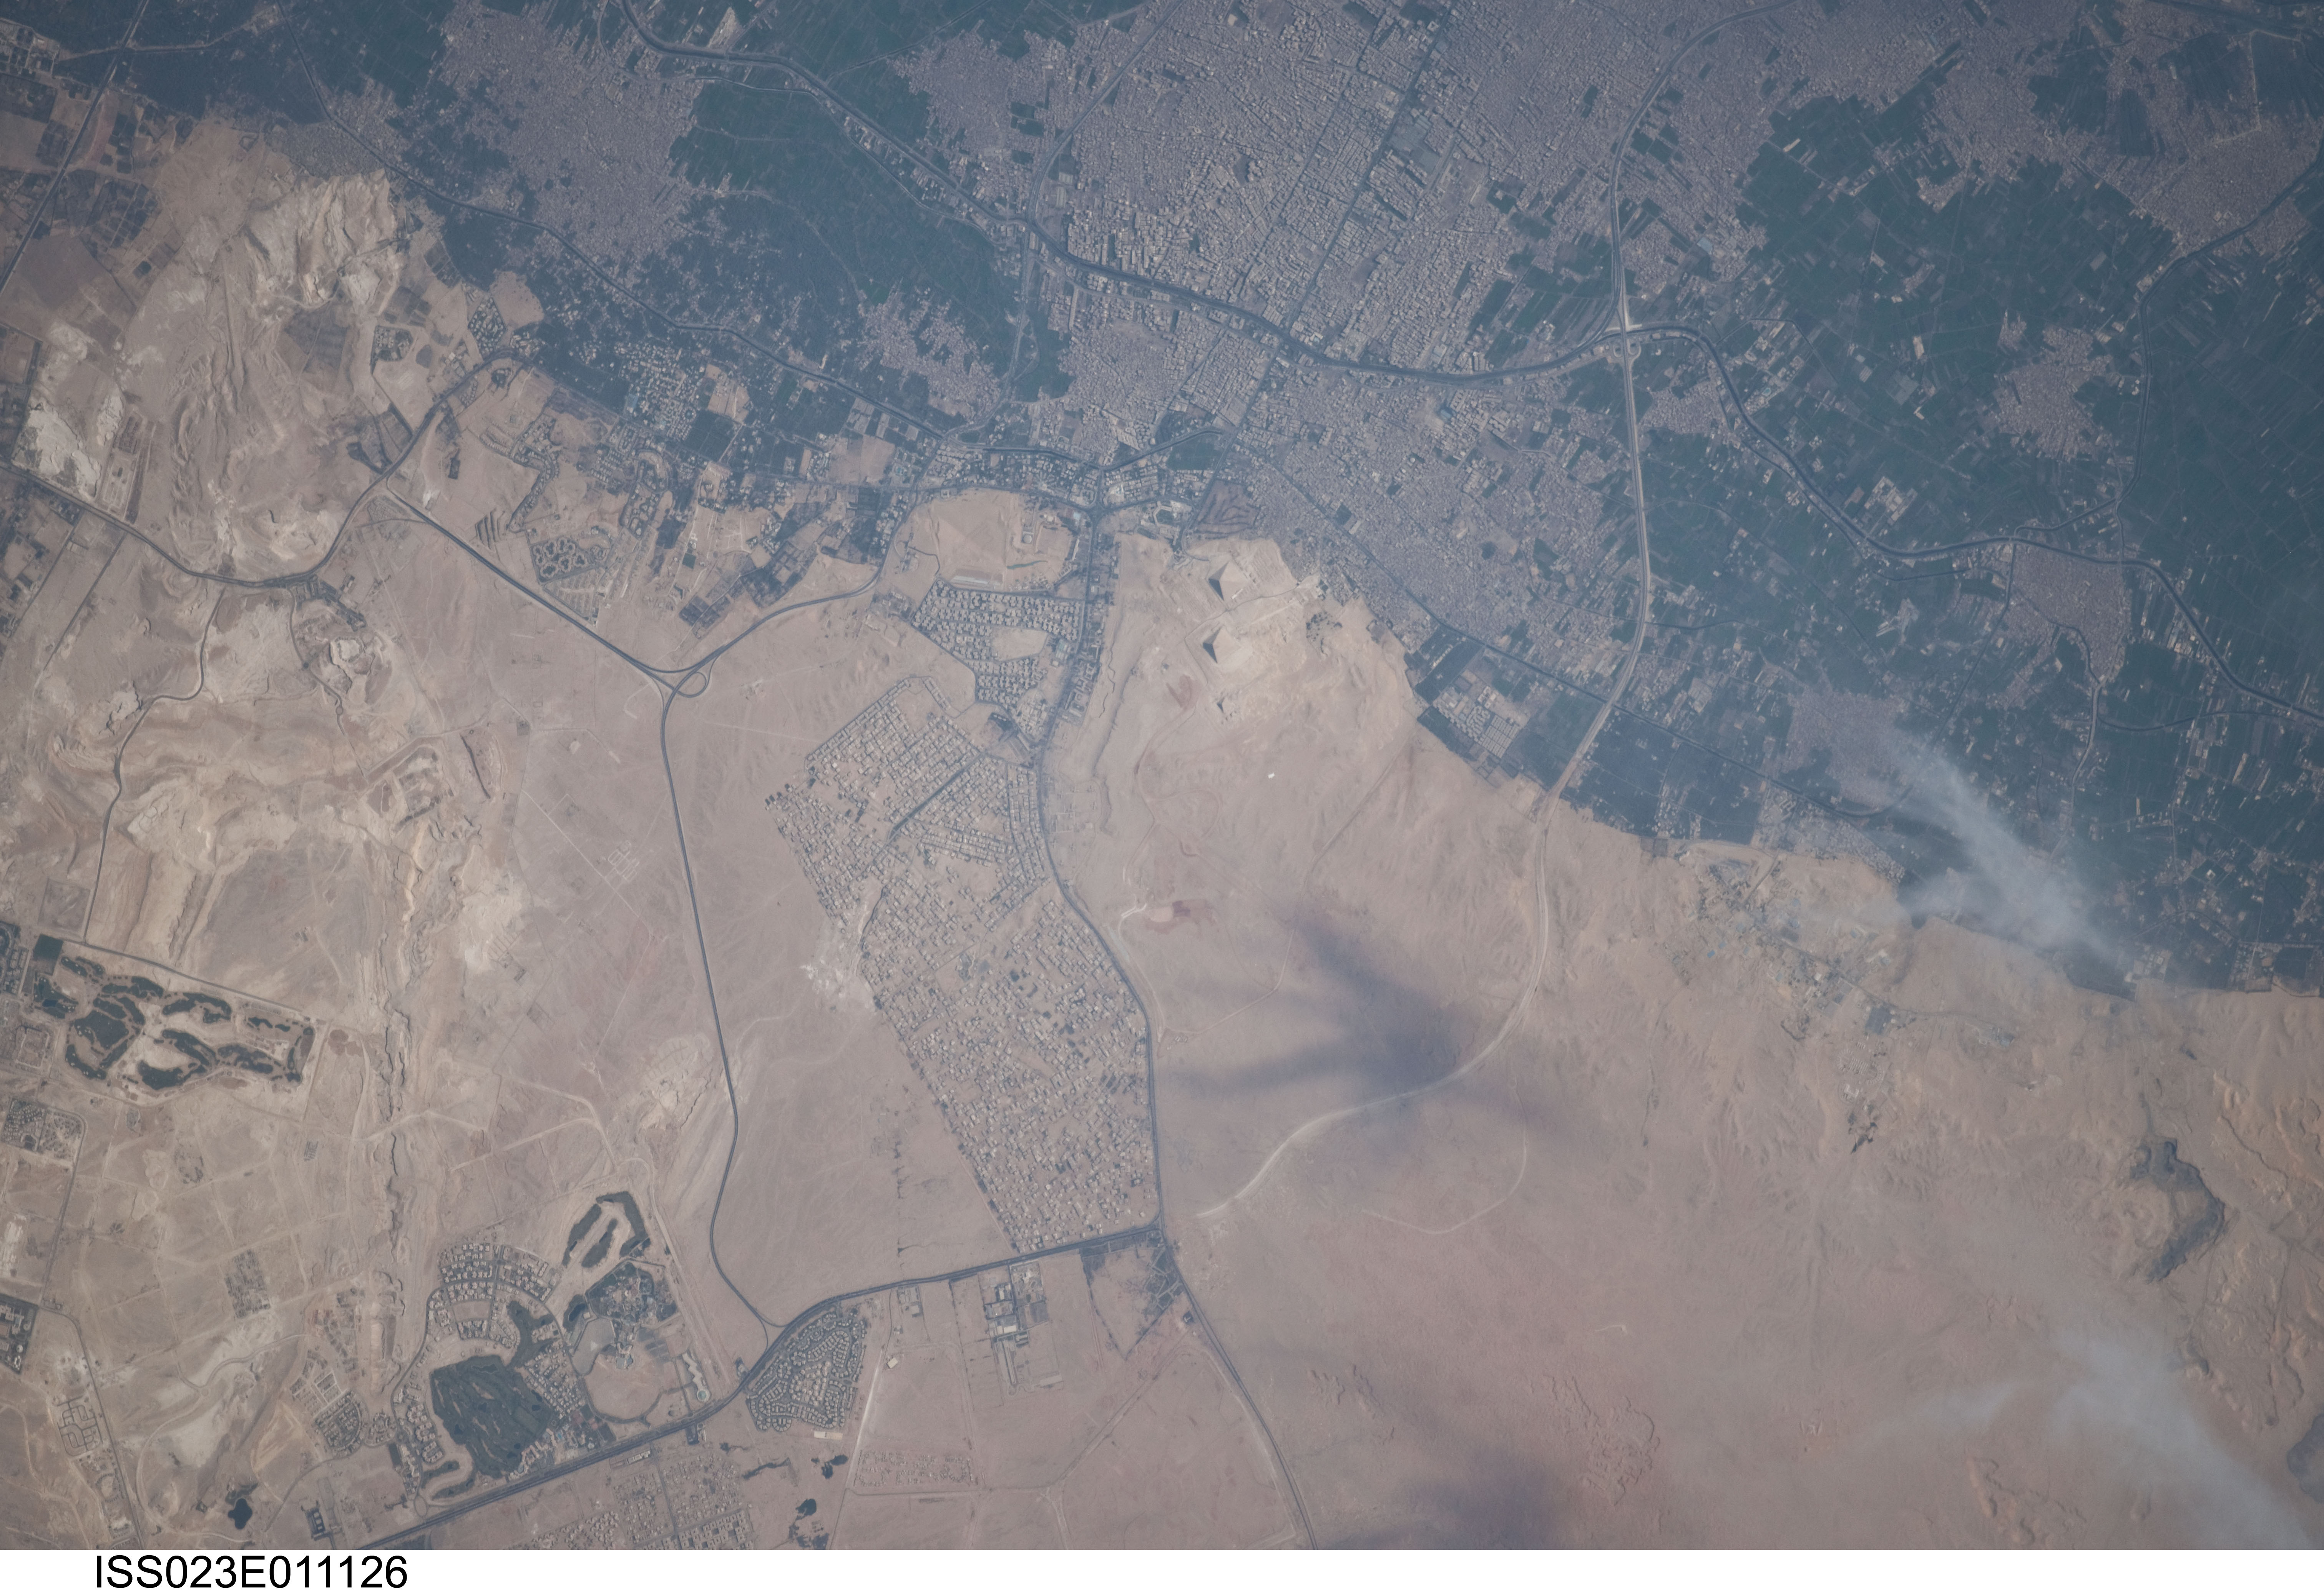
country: EGYPT
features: GIZA PYRAMIDS, DESERT, ROADS, AGR.
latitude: 30.0
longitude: 31.1
